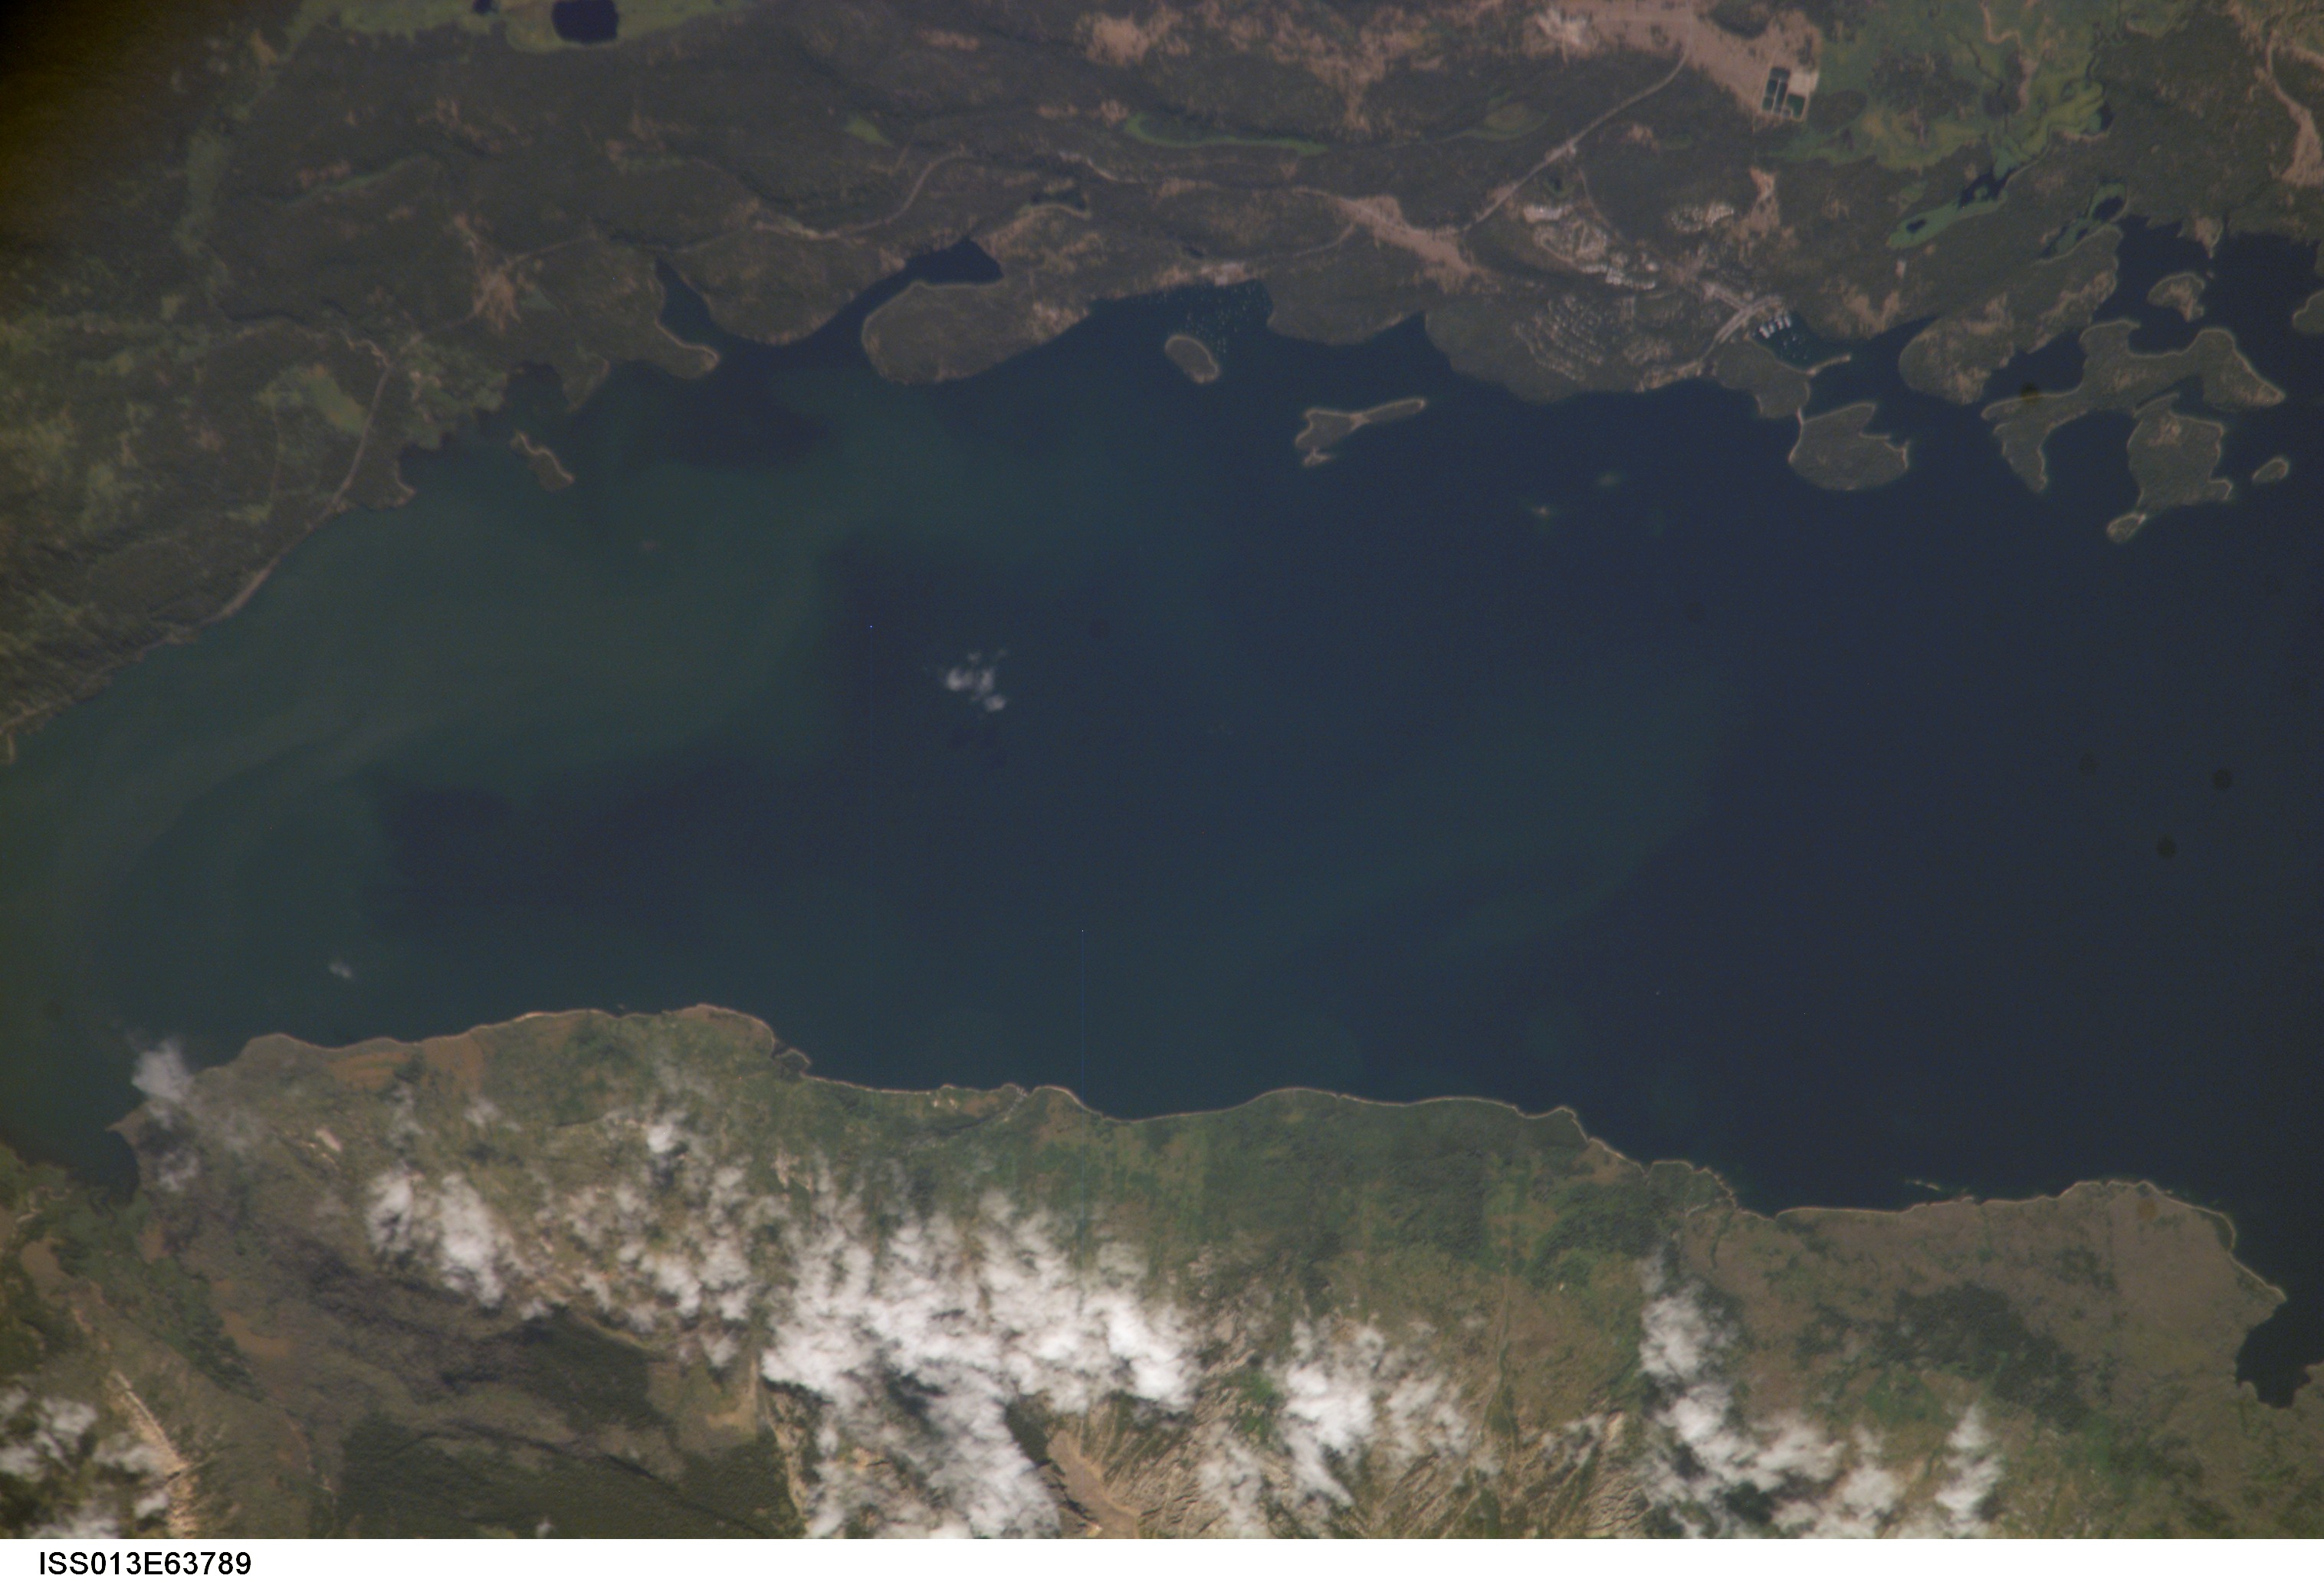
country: USA-WYOMING
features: JACKSON LAKE, WILCOX POINT
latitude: 43.9
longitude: -110.6
